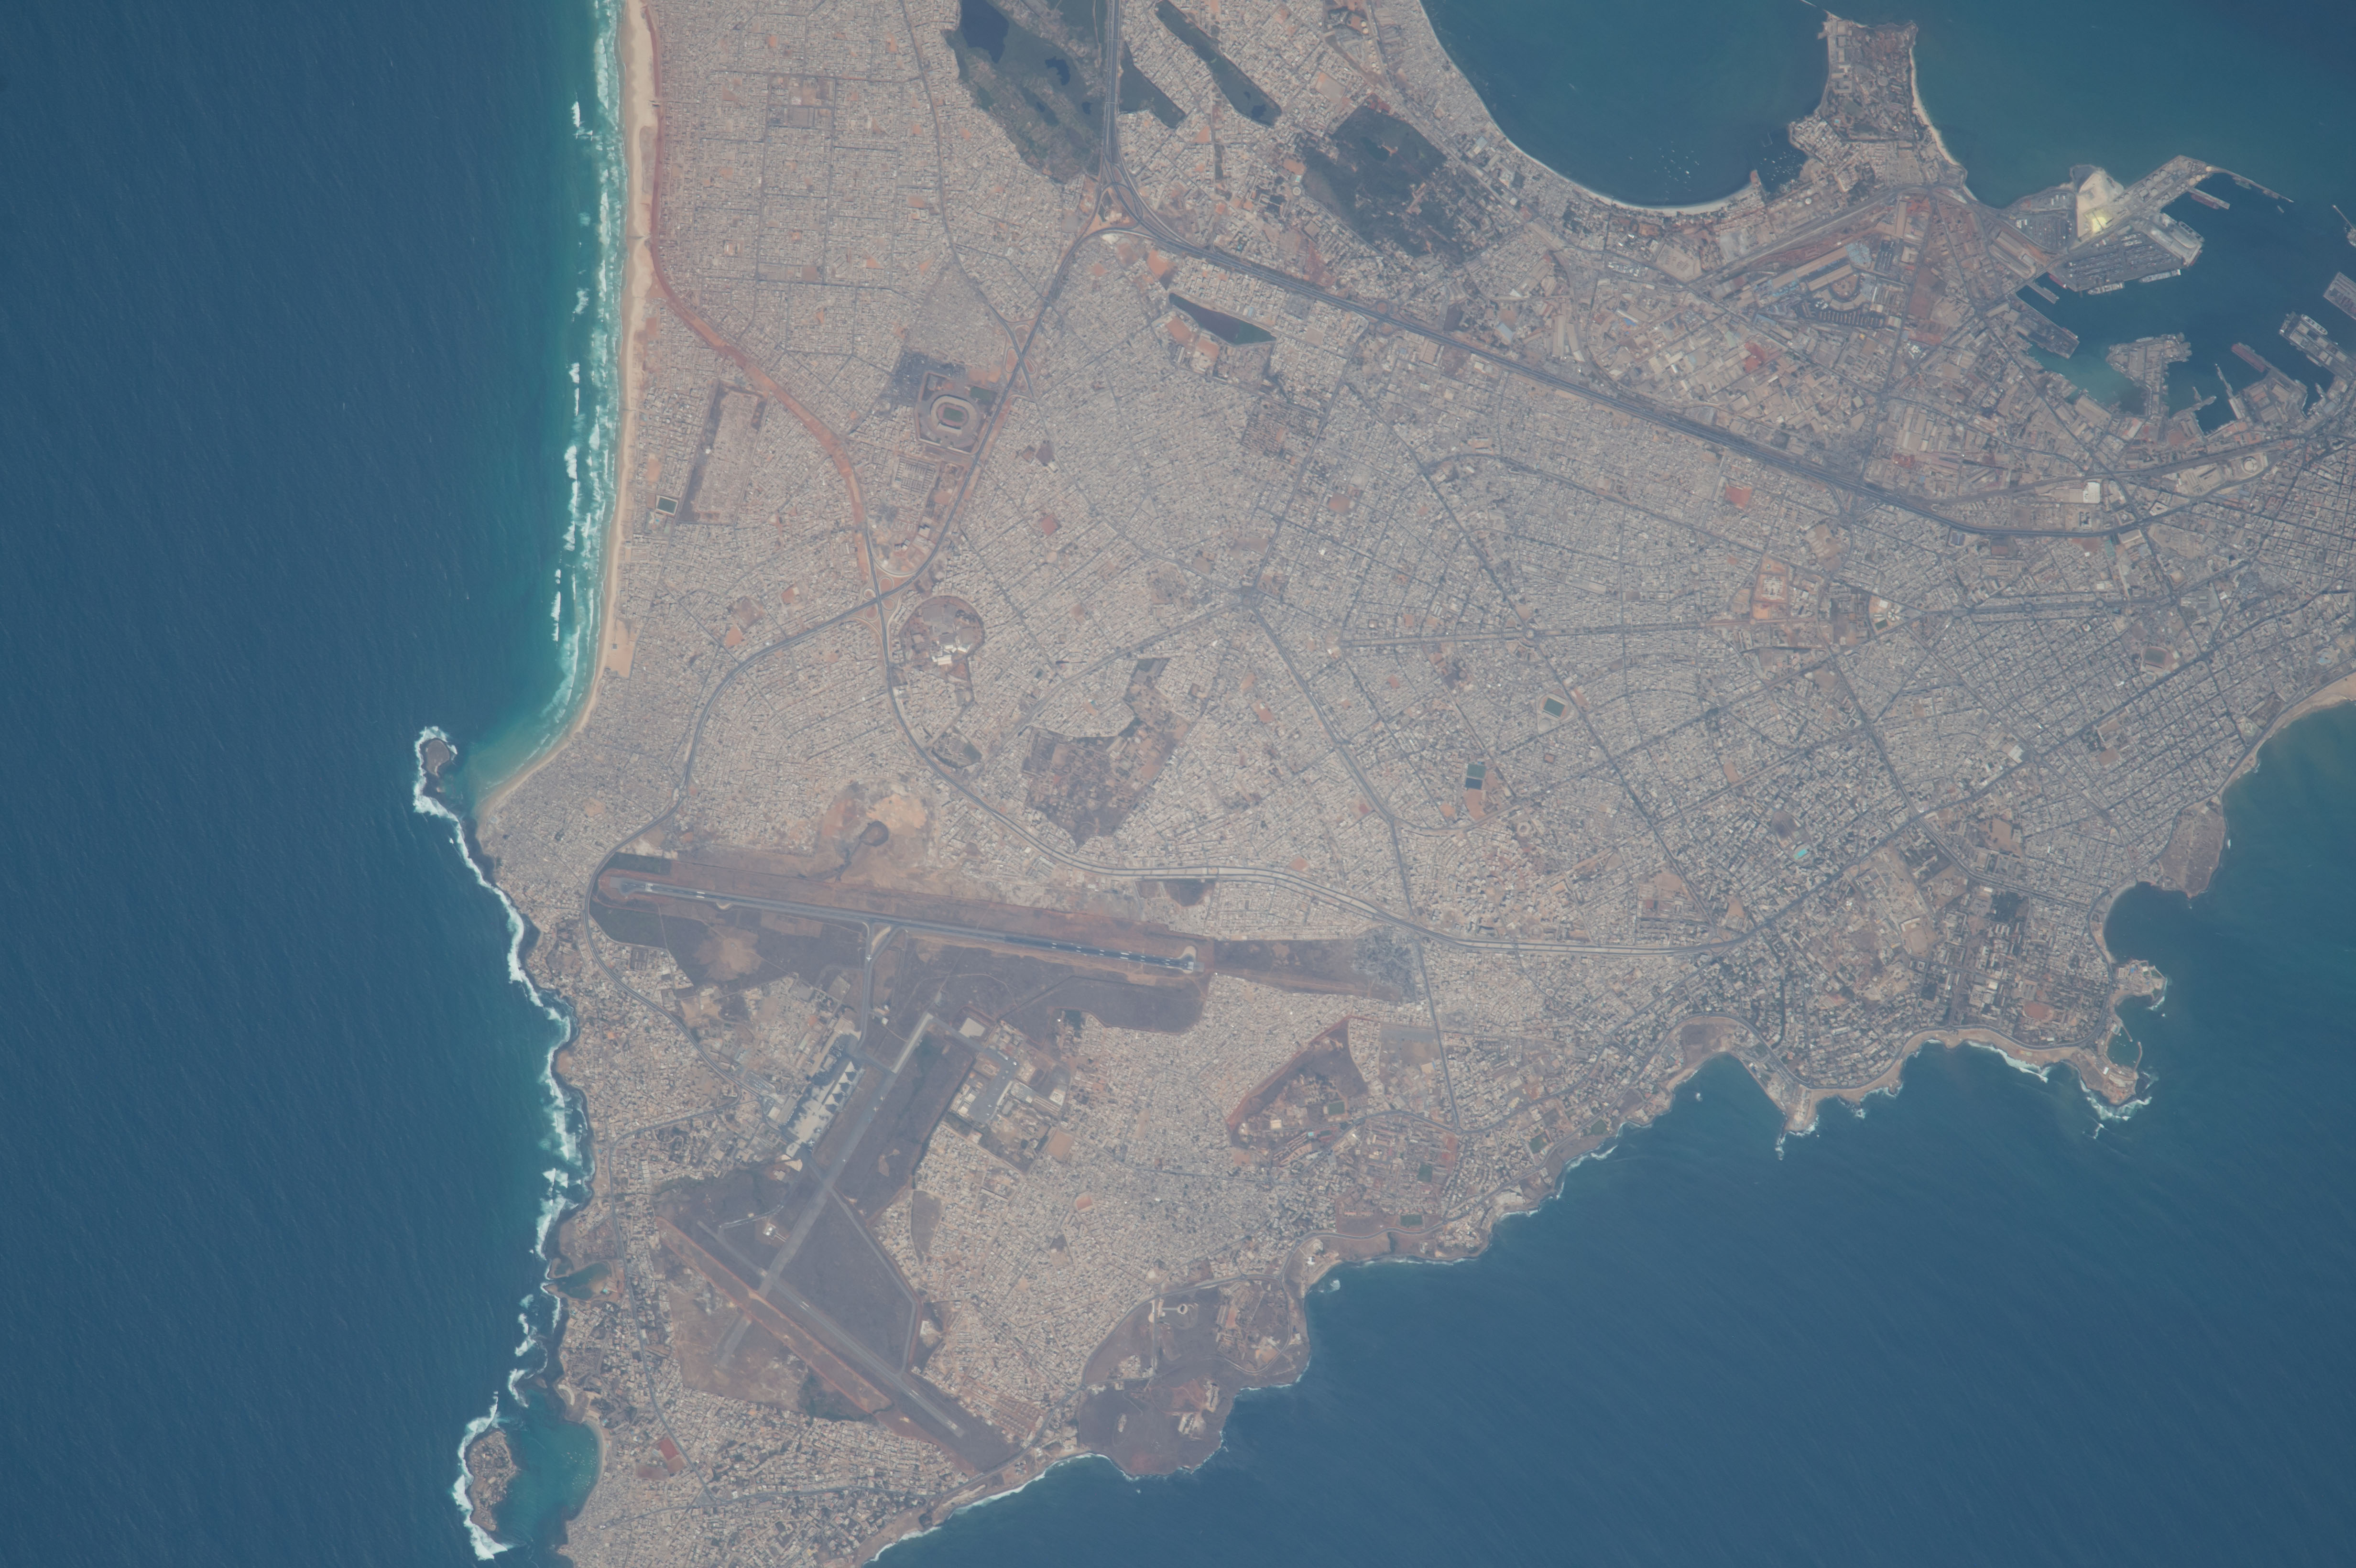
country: SENEGAL
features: CAMP LECIERC, LIBERTE 6 EXTENSION, SECRE COEUR 3 EXTENSION, DAKAR YOFF AIRPORT
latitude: 14.7
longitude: -17.5
